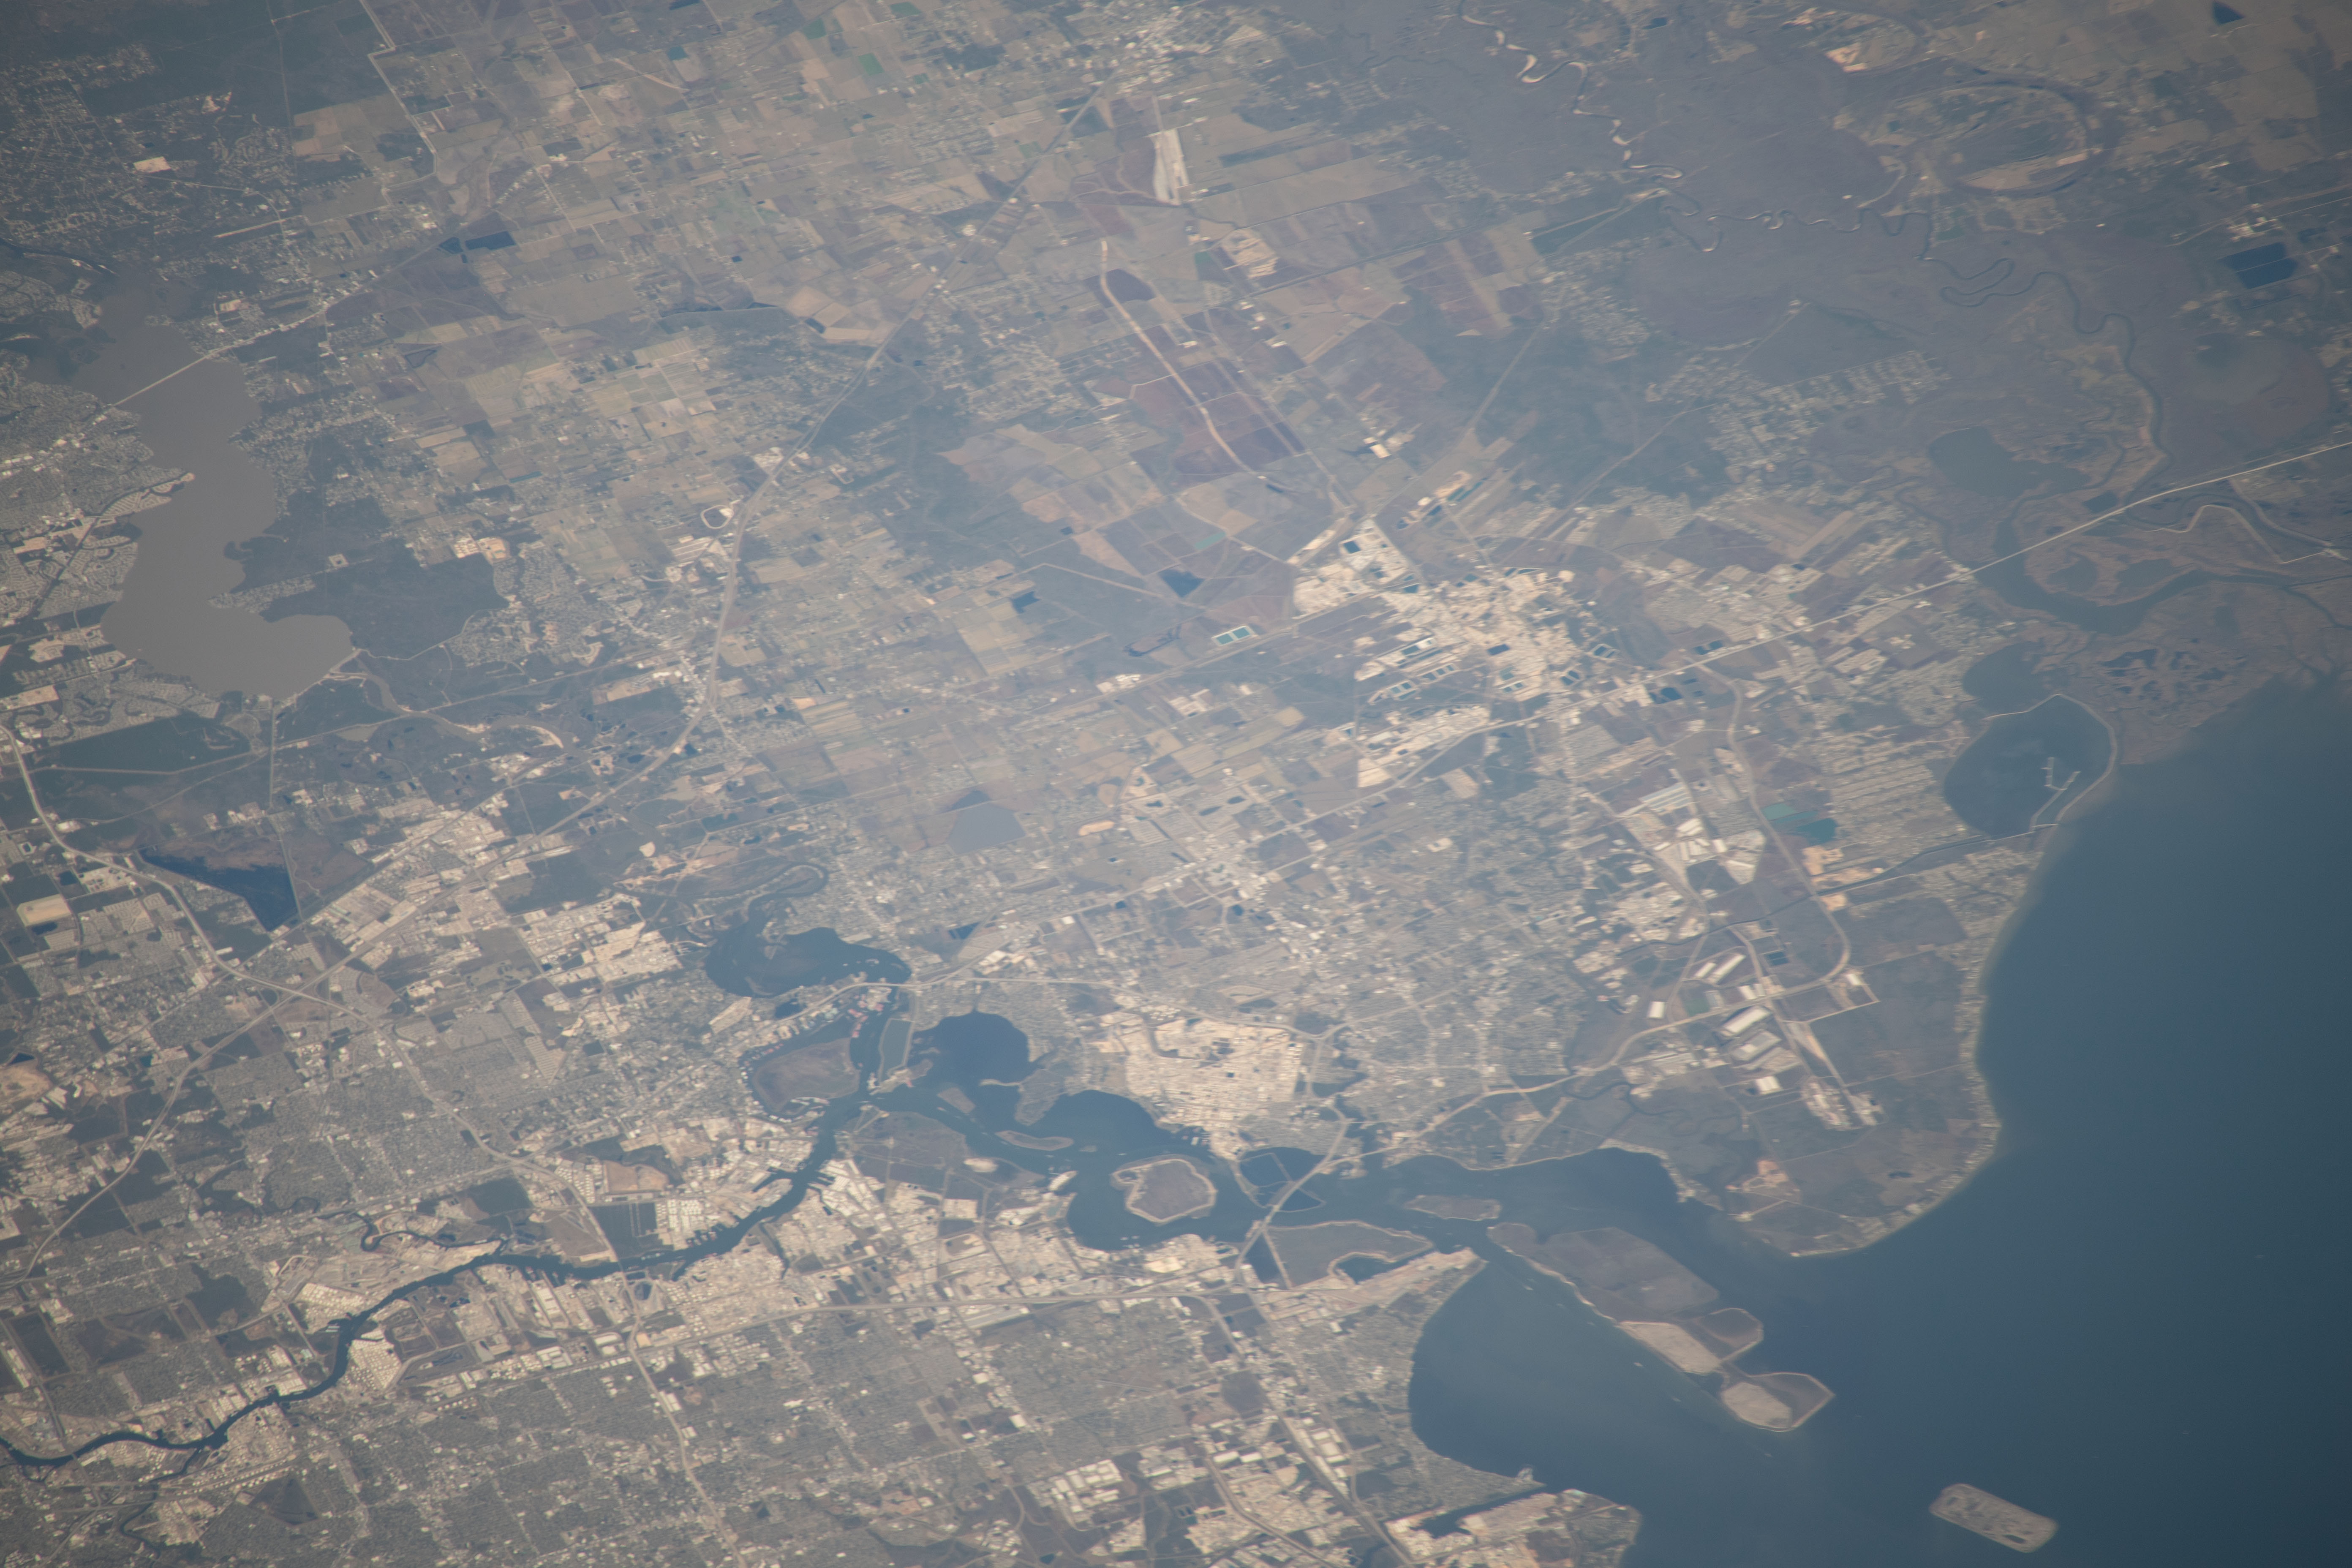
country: USA-TEXAS
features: TRINITY BAY, TRINITY NATINAL WILDLIFE REFUGE
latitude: 29.8
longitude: -95.0
